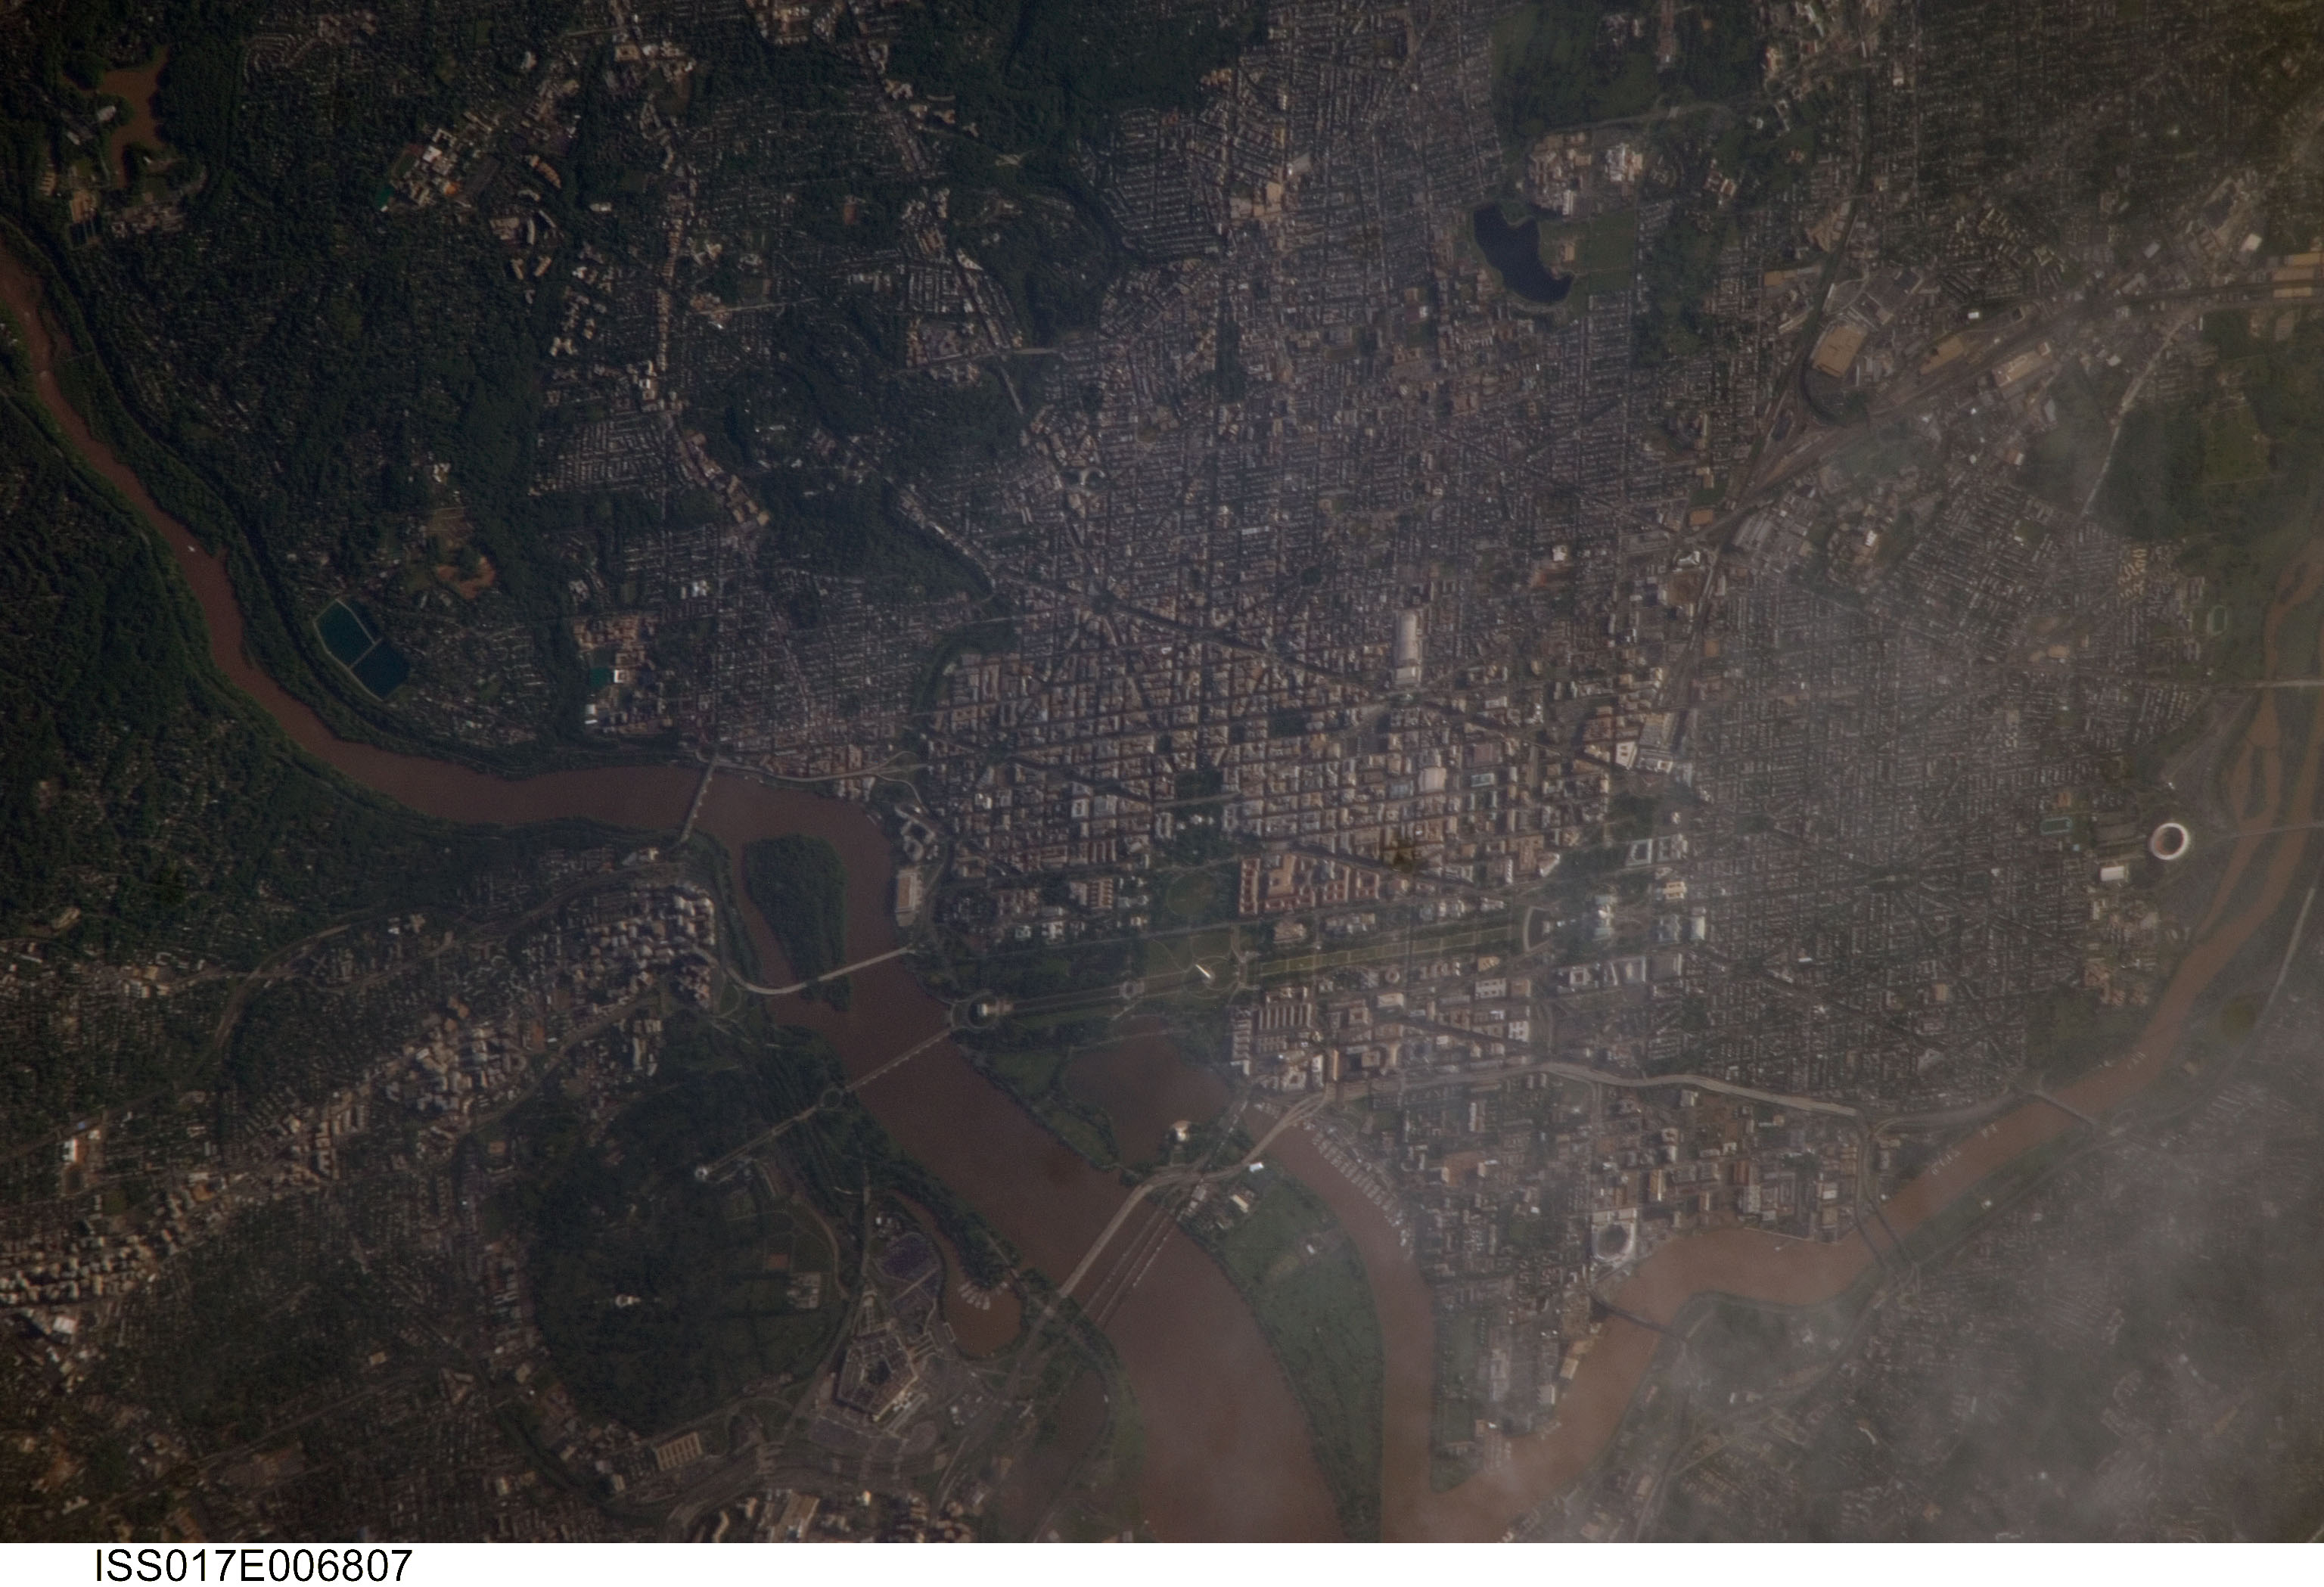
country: USA-DC
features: WASHINGTON, POTOMAC RIVER
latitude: 38.9
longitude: -77.0
